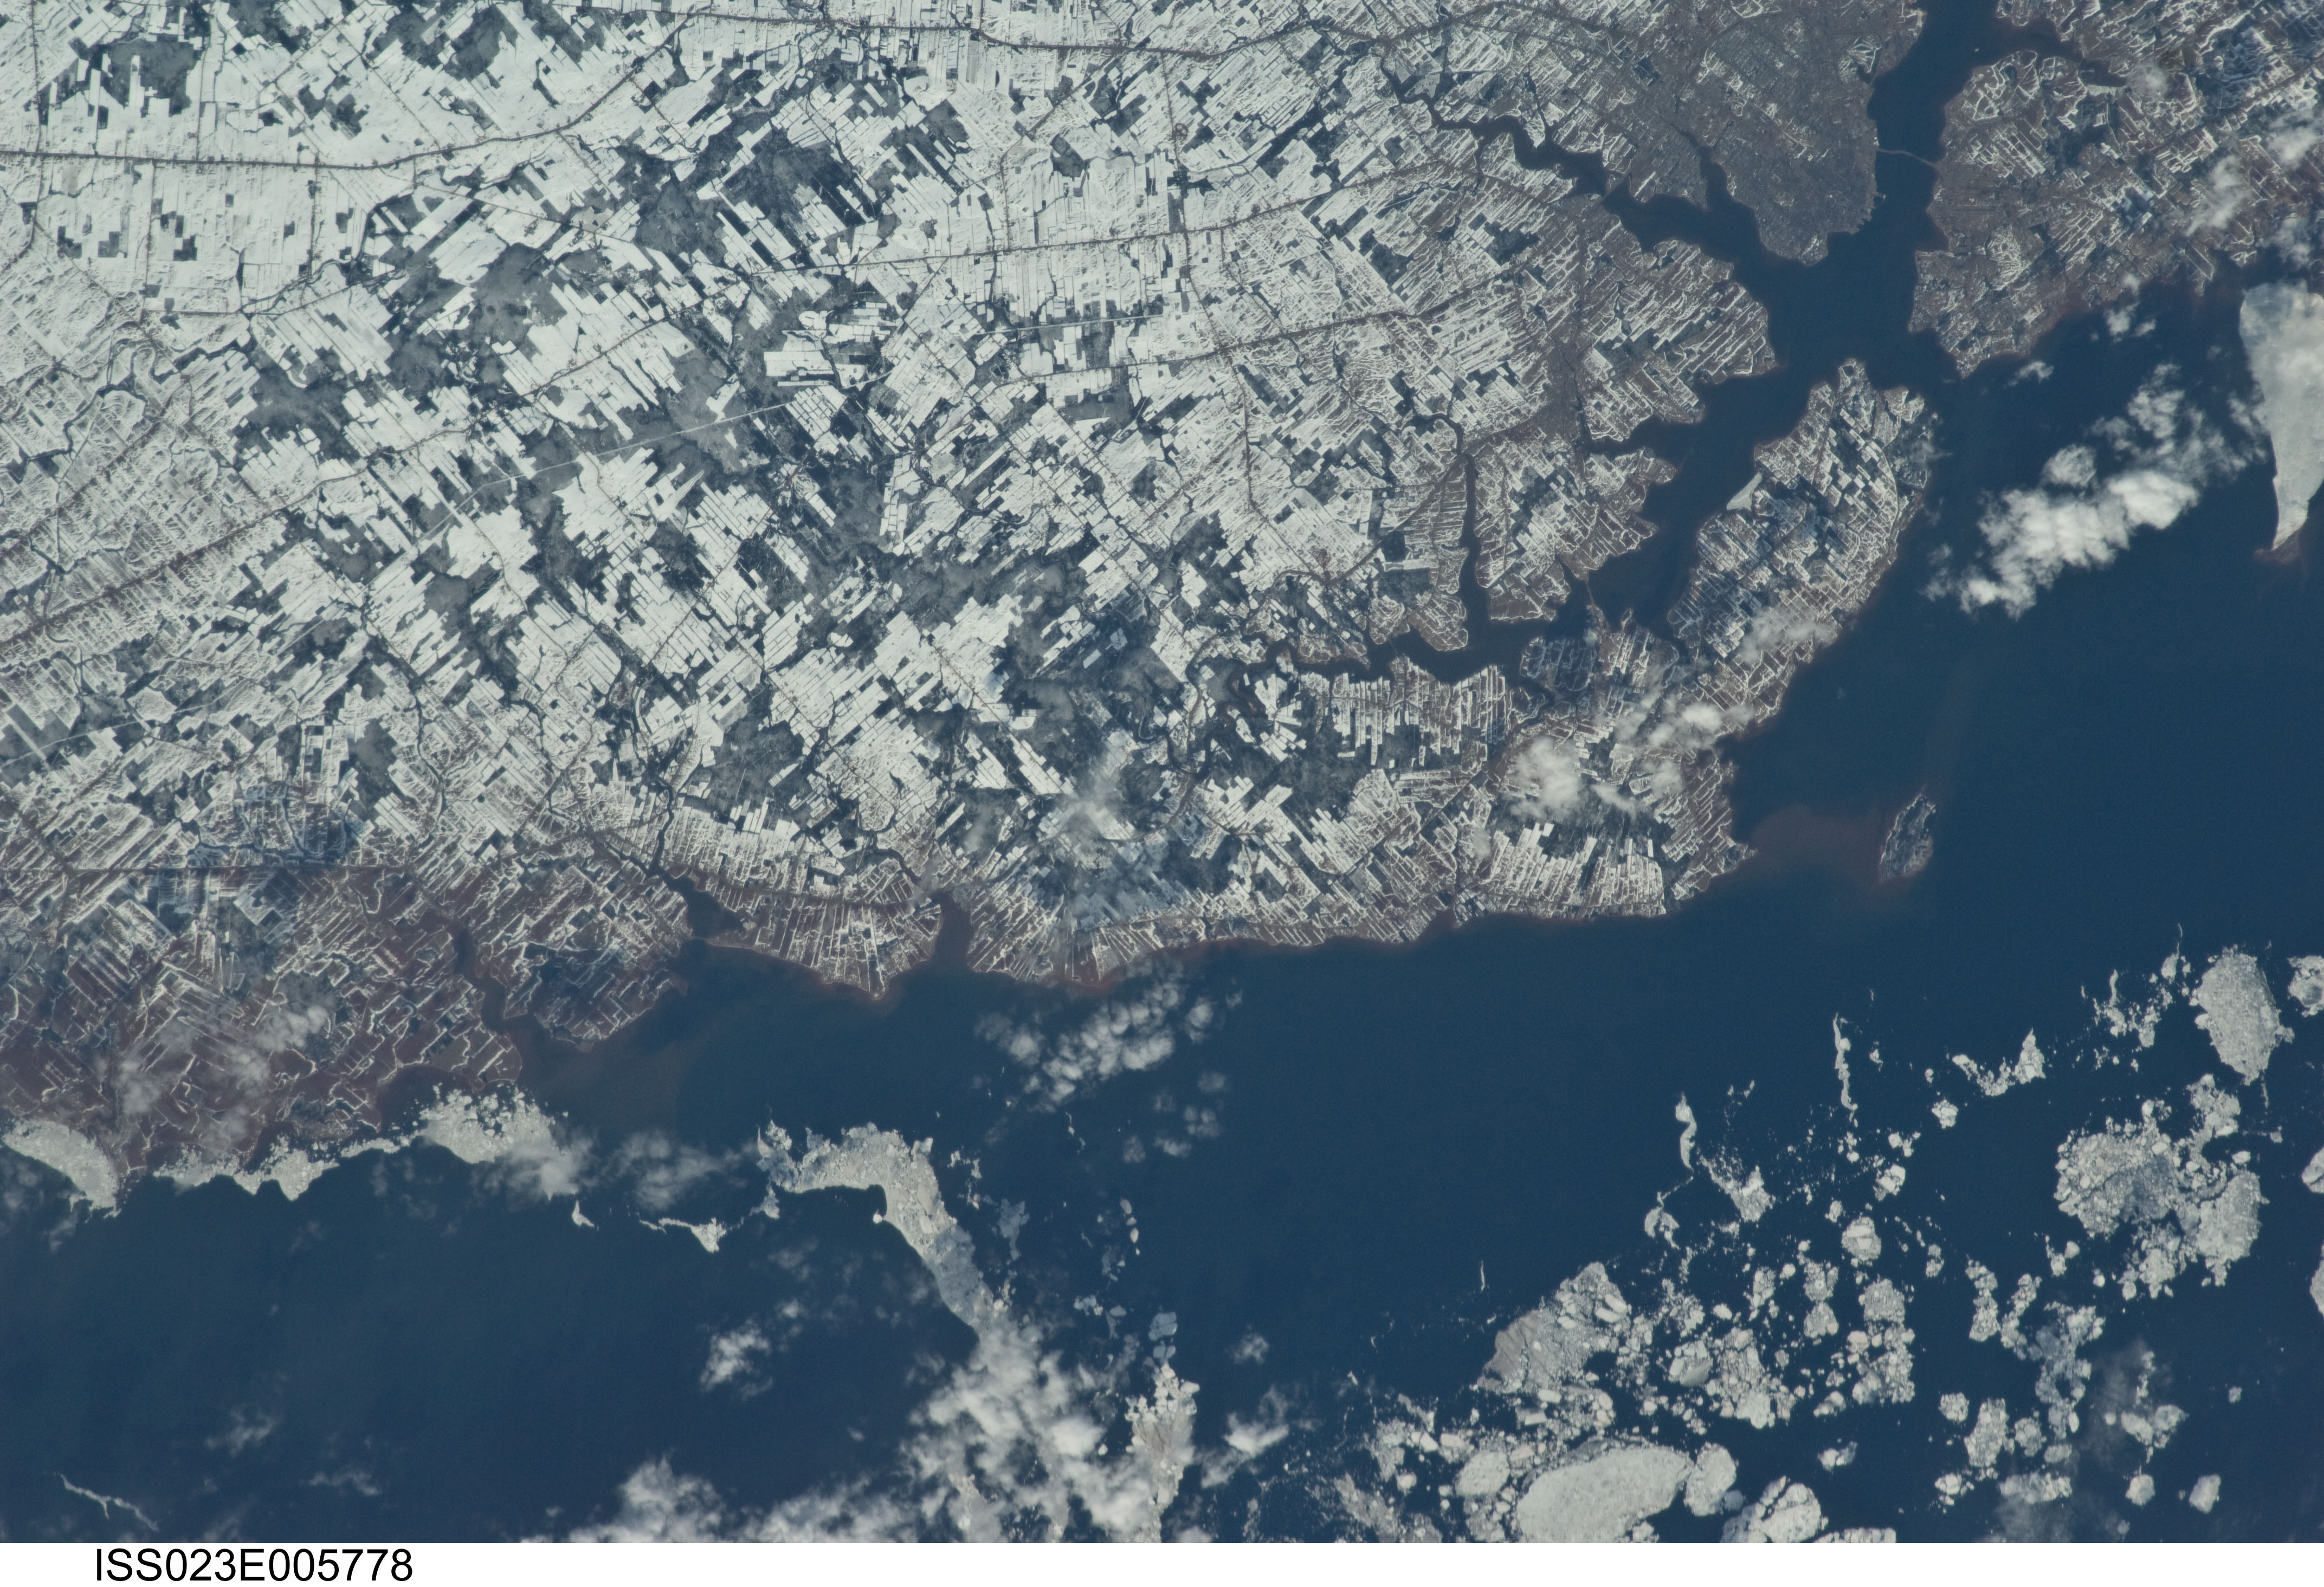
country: CANADA-PEI
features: NEW HAVEN RIVERDALE, CHARLOTTETOWN, AGR., ICE, COAST
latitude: 46.2
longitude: -63.3
